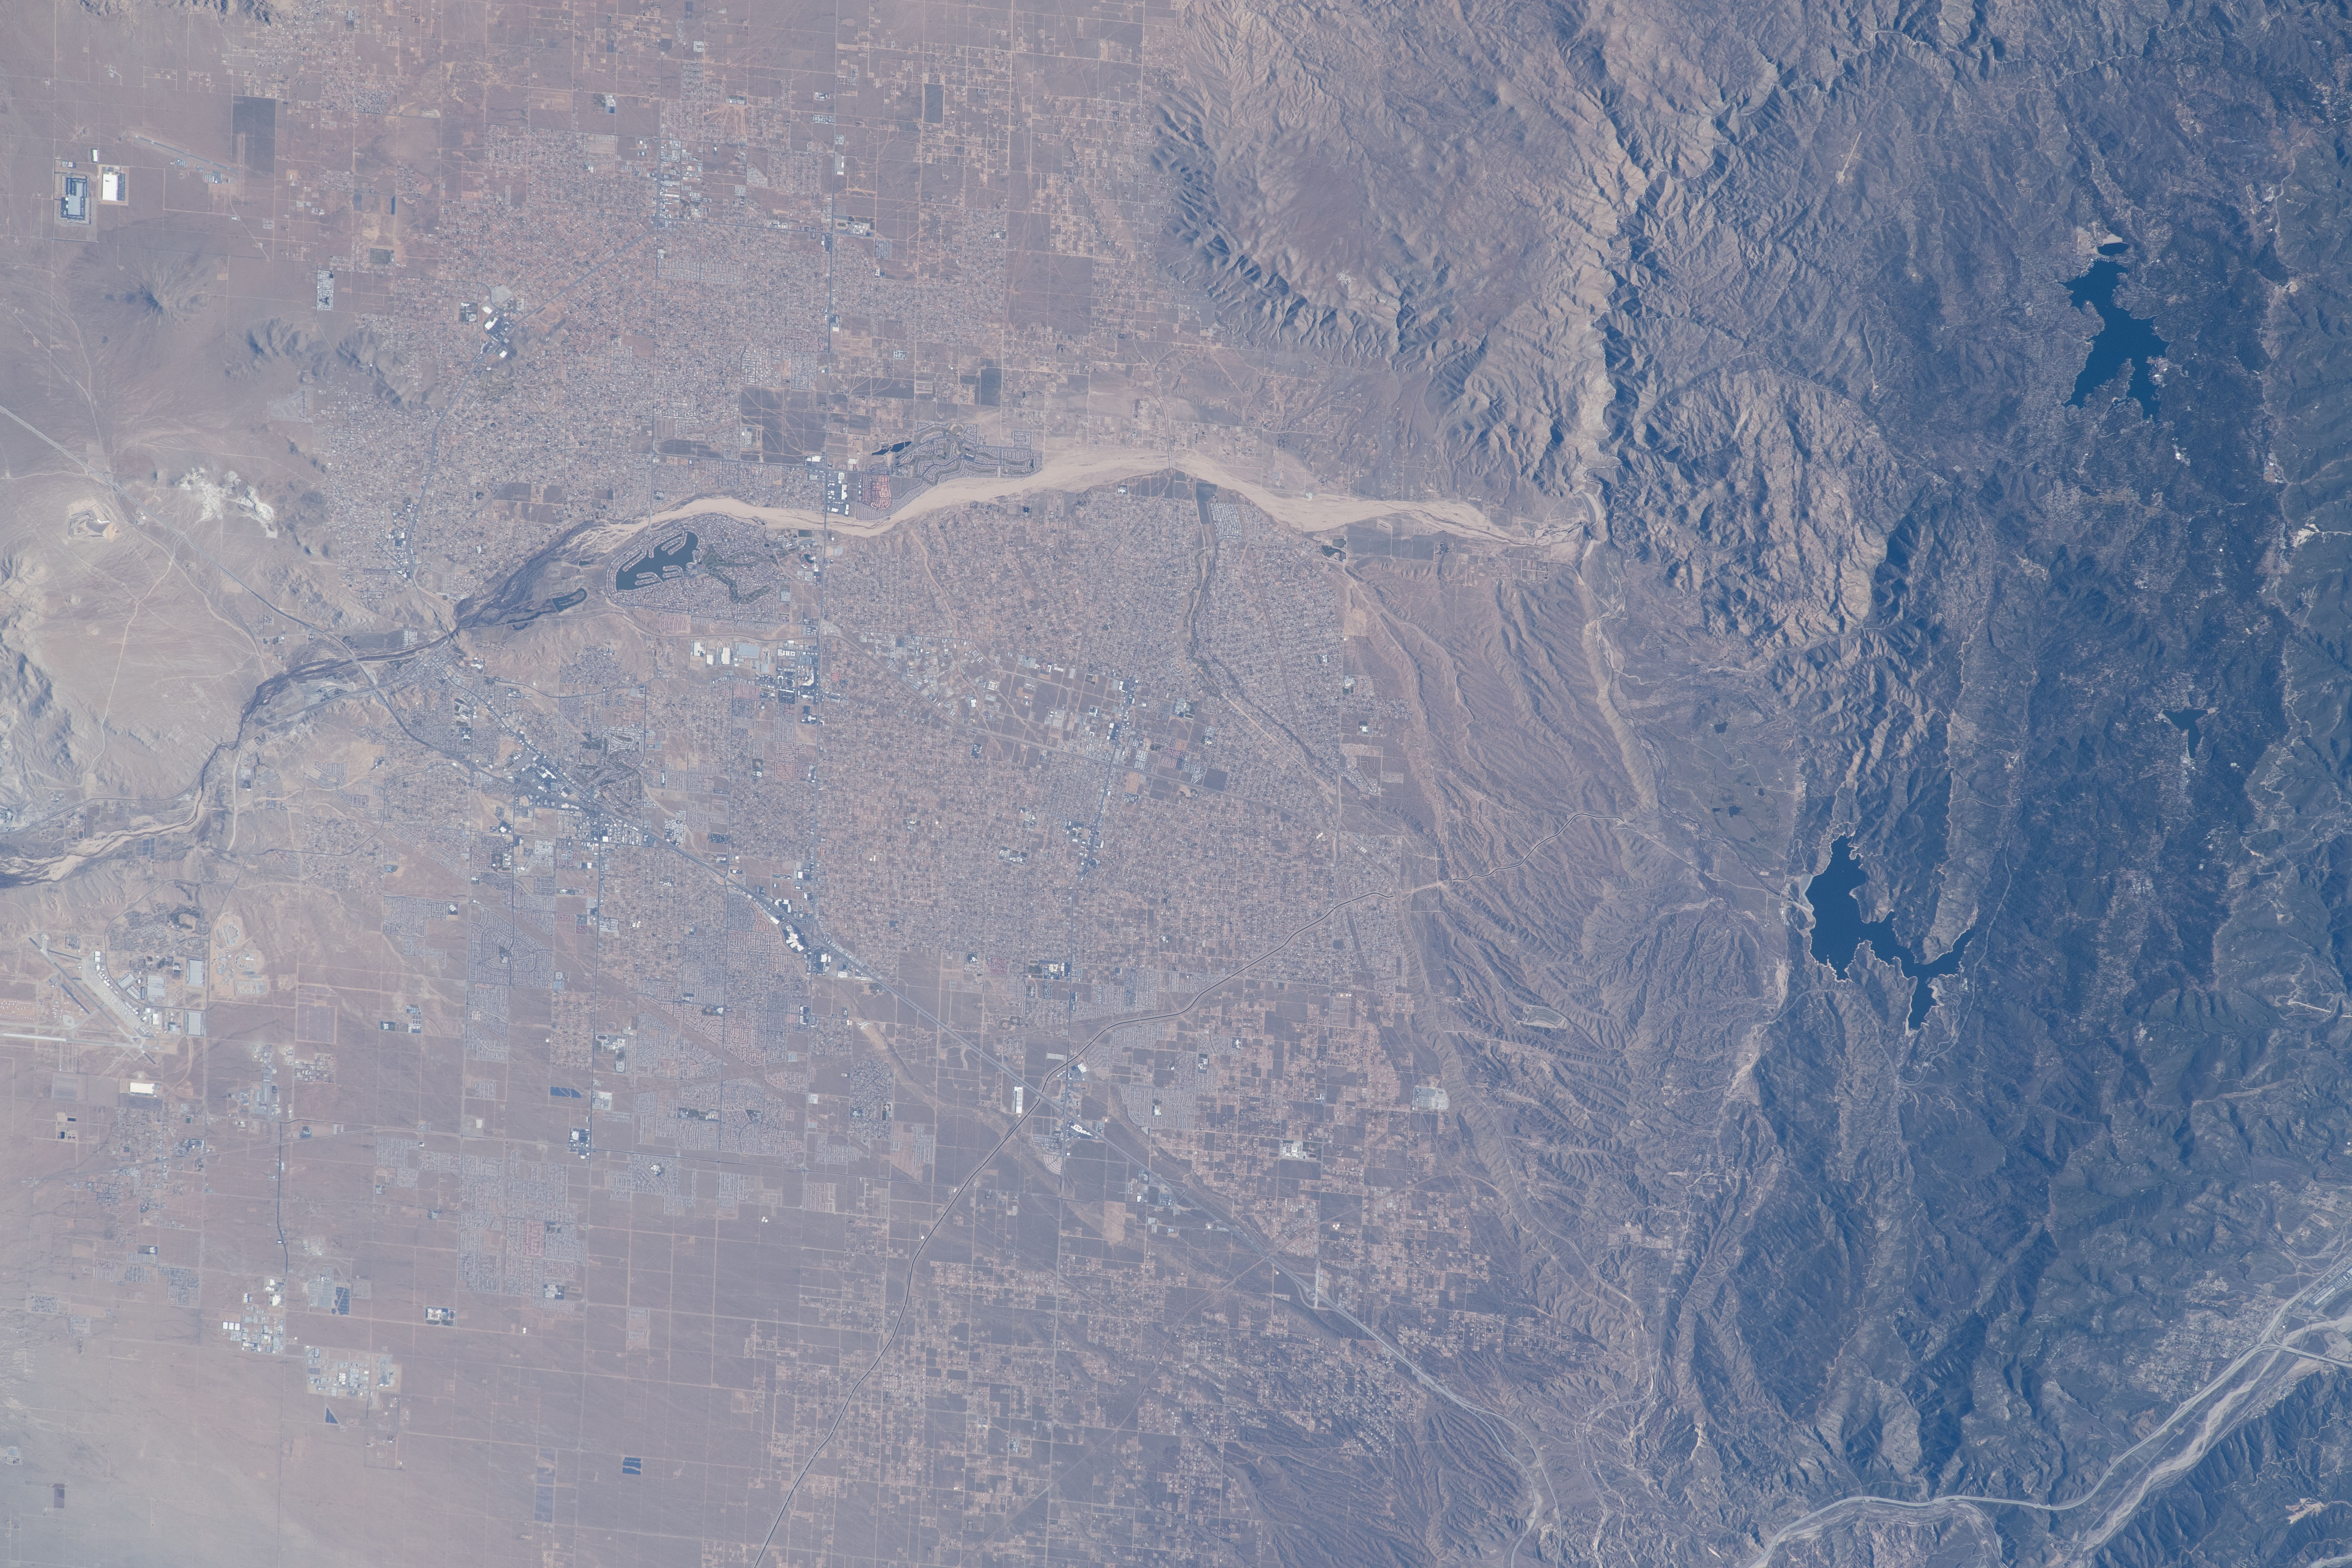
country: USA-CALIFORNIA
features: APPLE VALLEY AIRPORT, SPRING VALLEY LAKE, ORD MOUNTAINS HP
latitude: 34.5
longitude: -117.2
